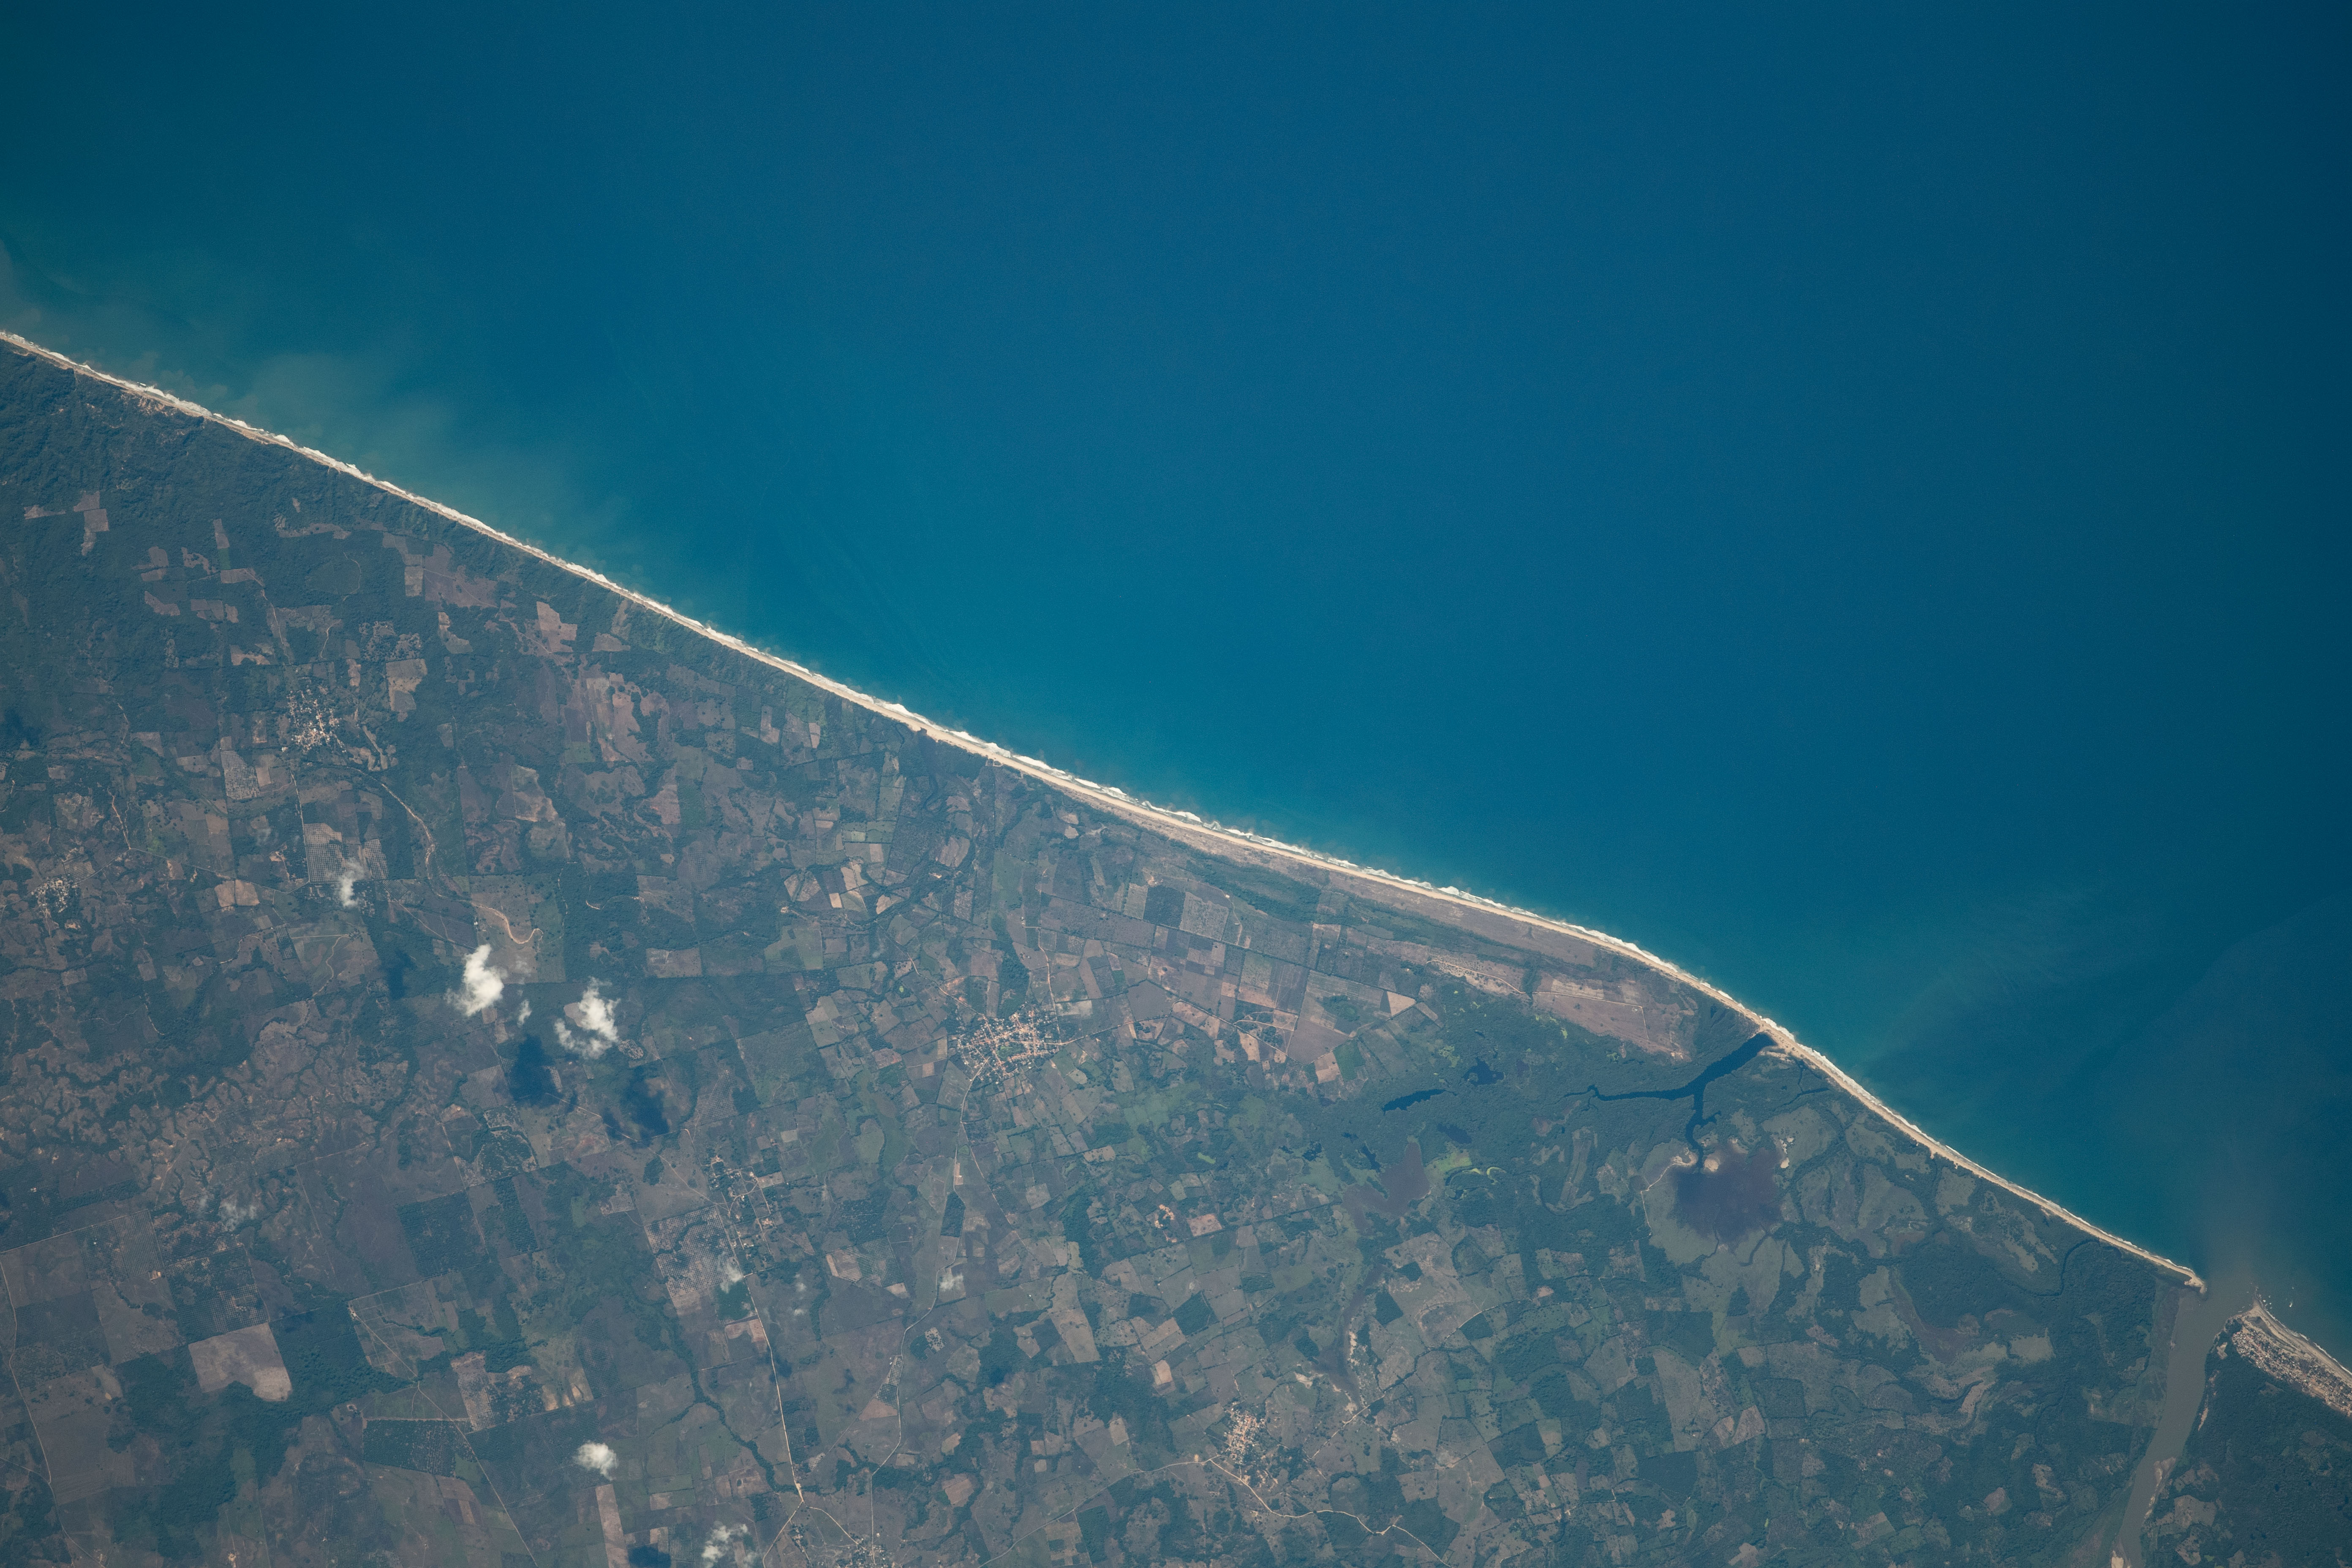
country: MEXICO
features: GUERERRO
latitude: 16.4
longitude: -98.7
